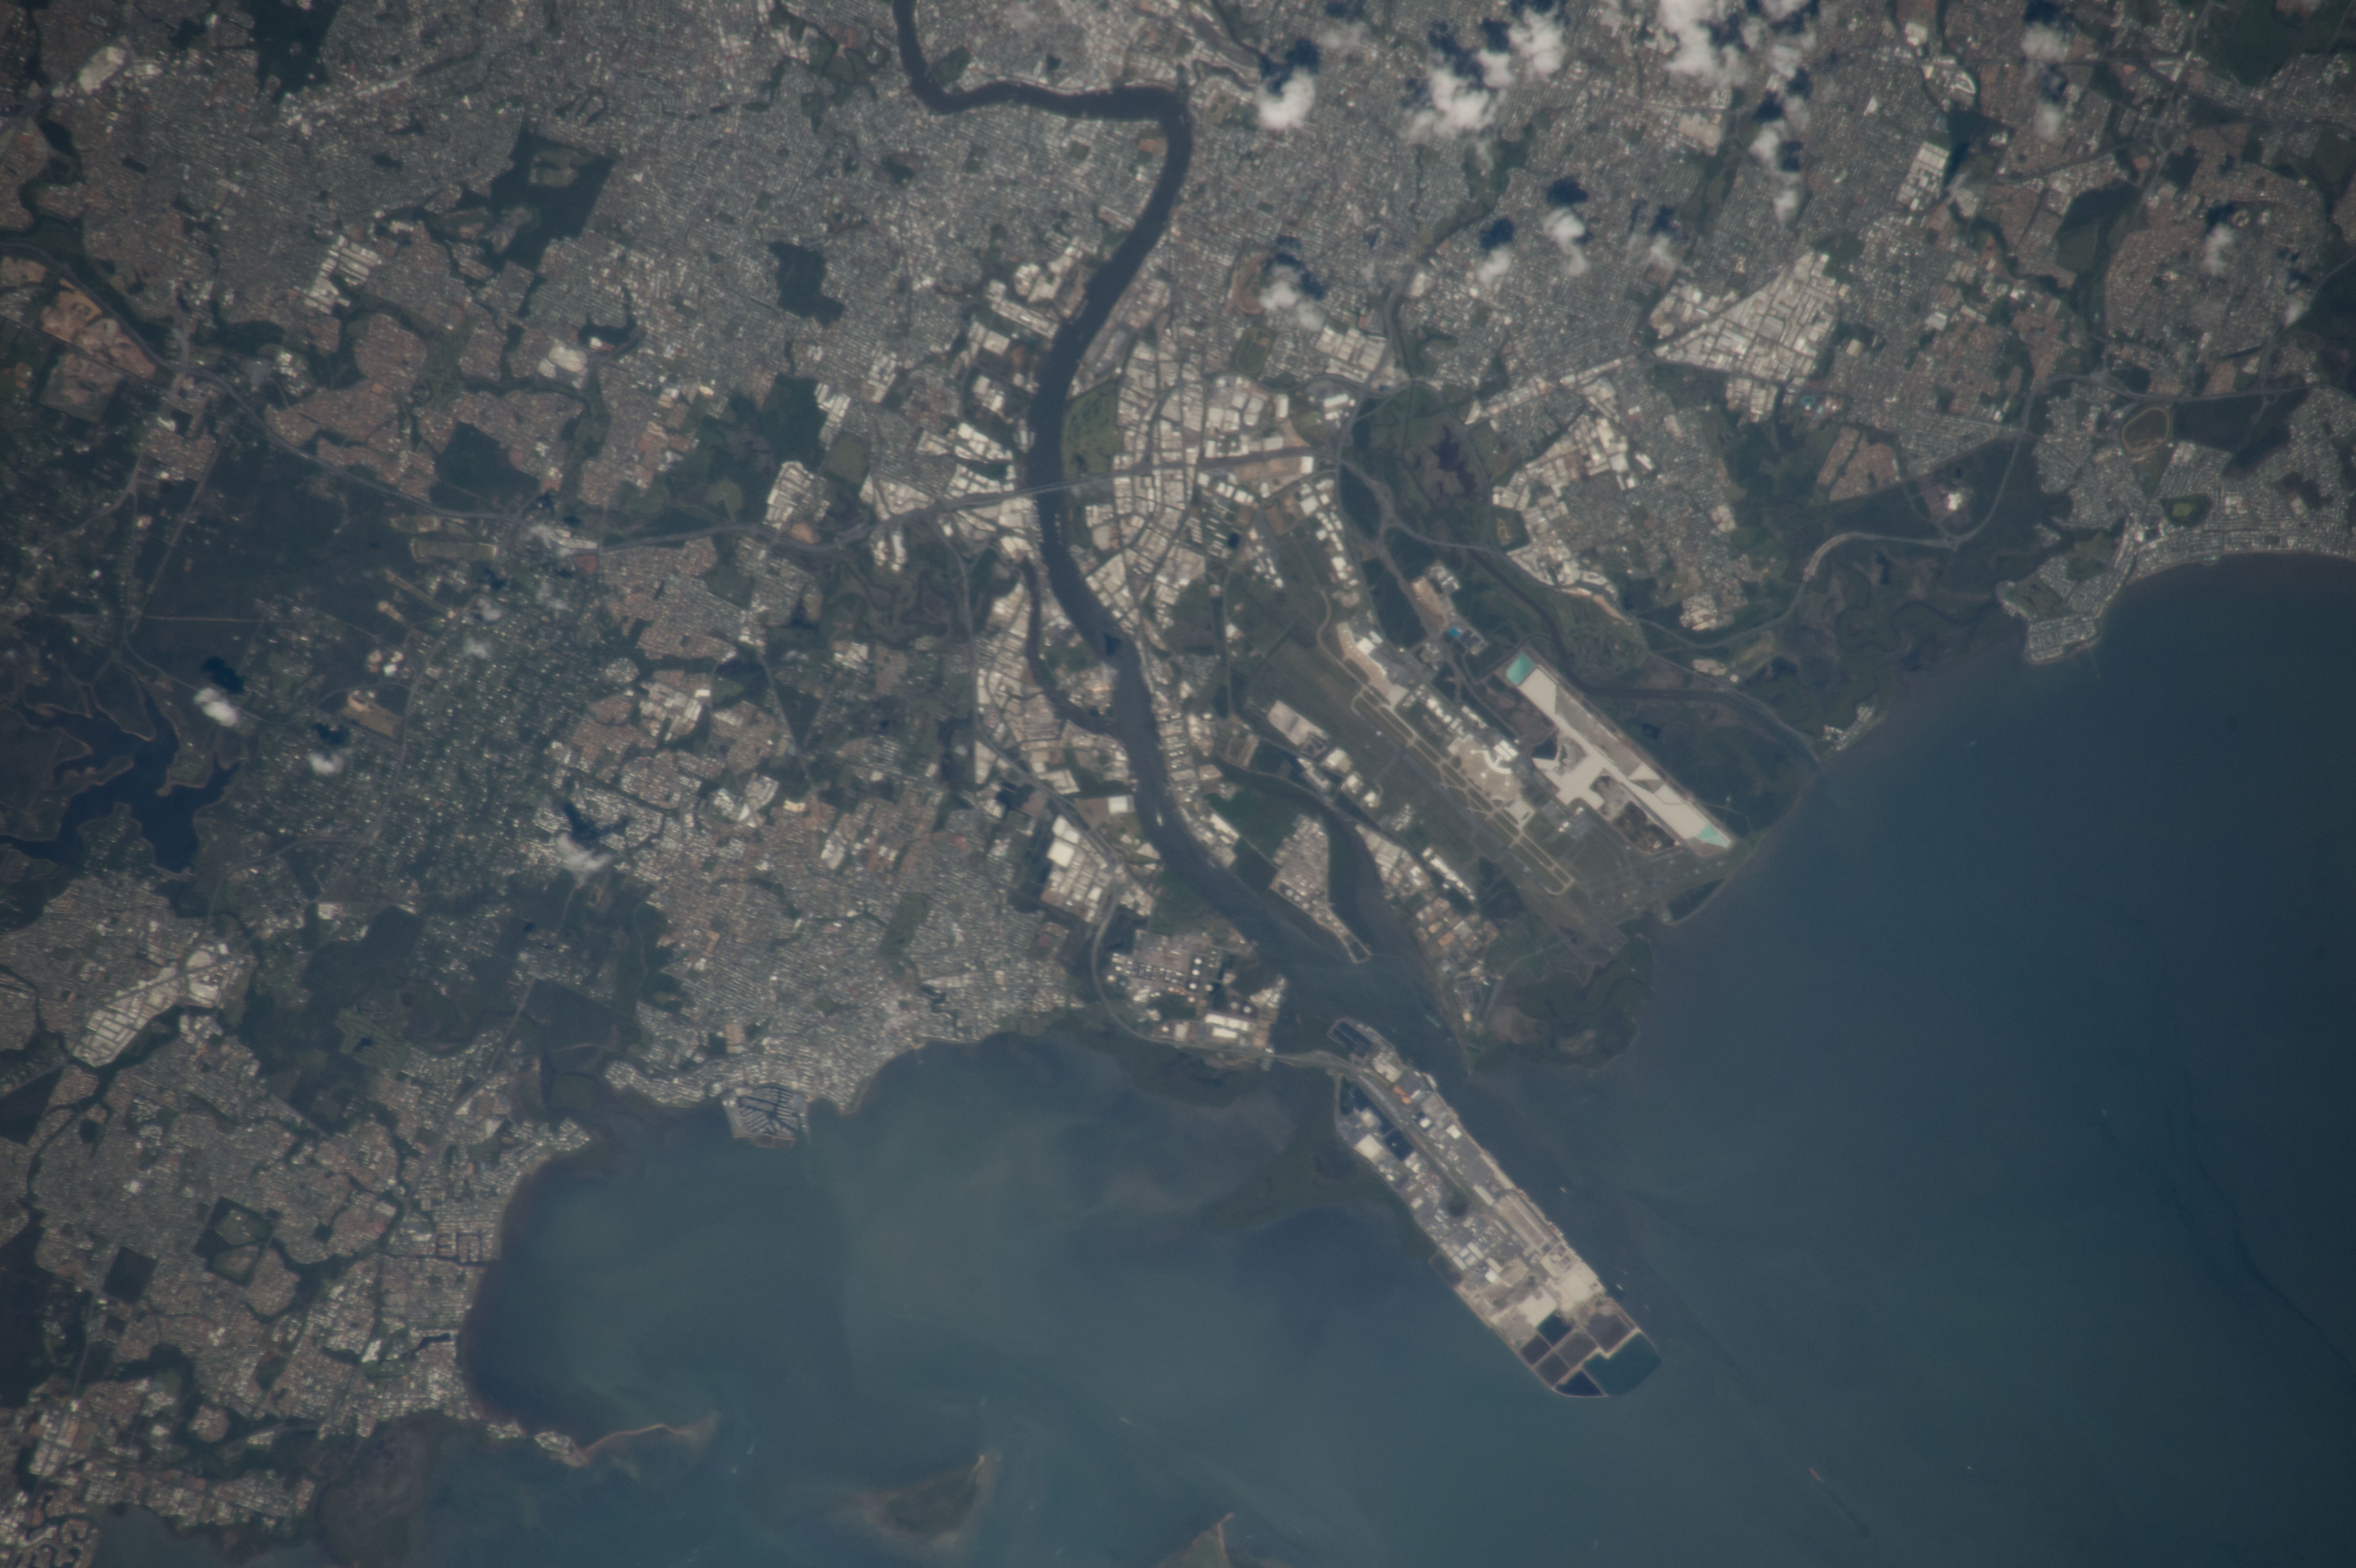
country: AUSTRALIA-Q
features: CALTEX OIL REFINERY,PORT OF BRISBANE,MORETON BAY,BRISBANE AIRPORT (YBBN),WELLINGTON POINT,BRISBANE RIVER
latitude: -27.4
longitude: 153.1
